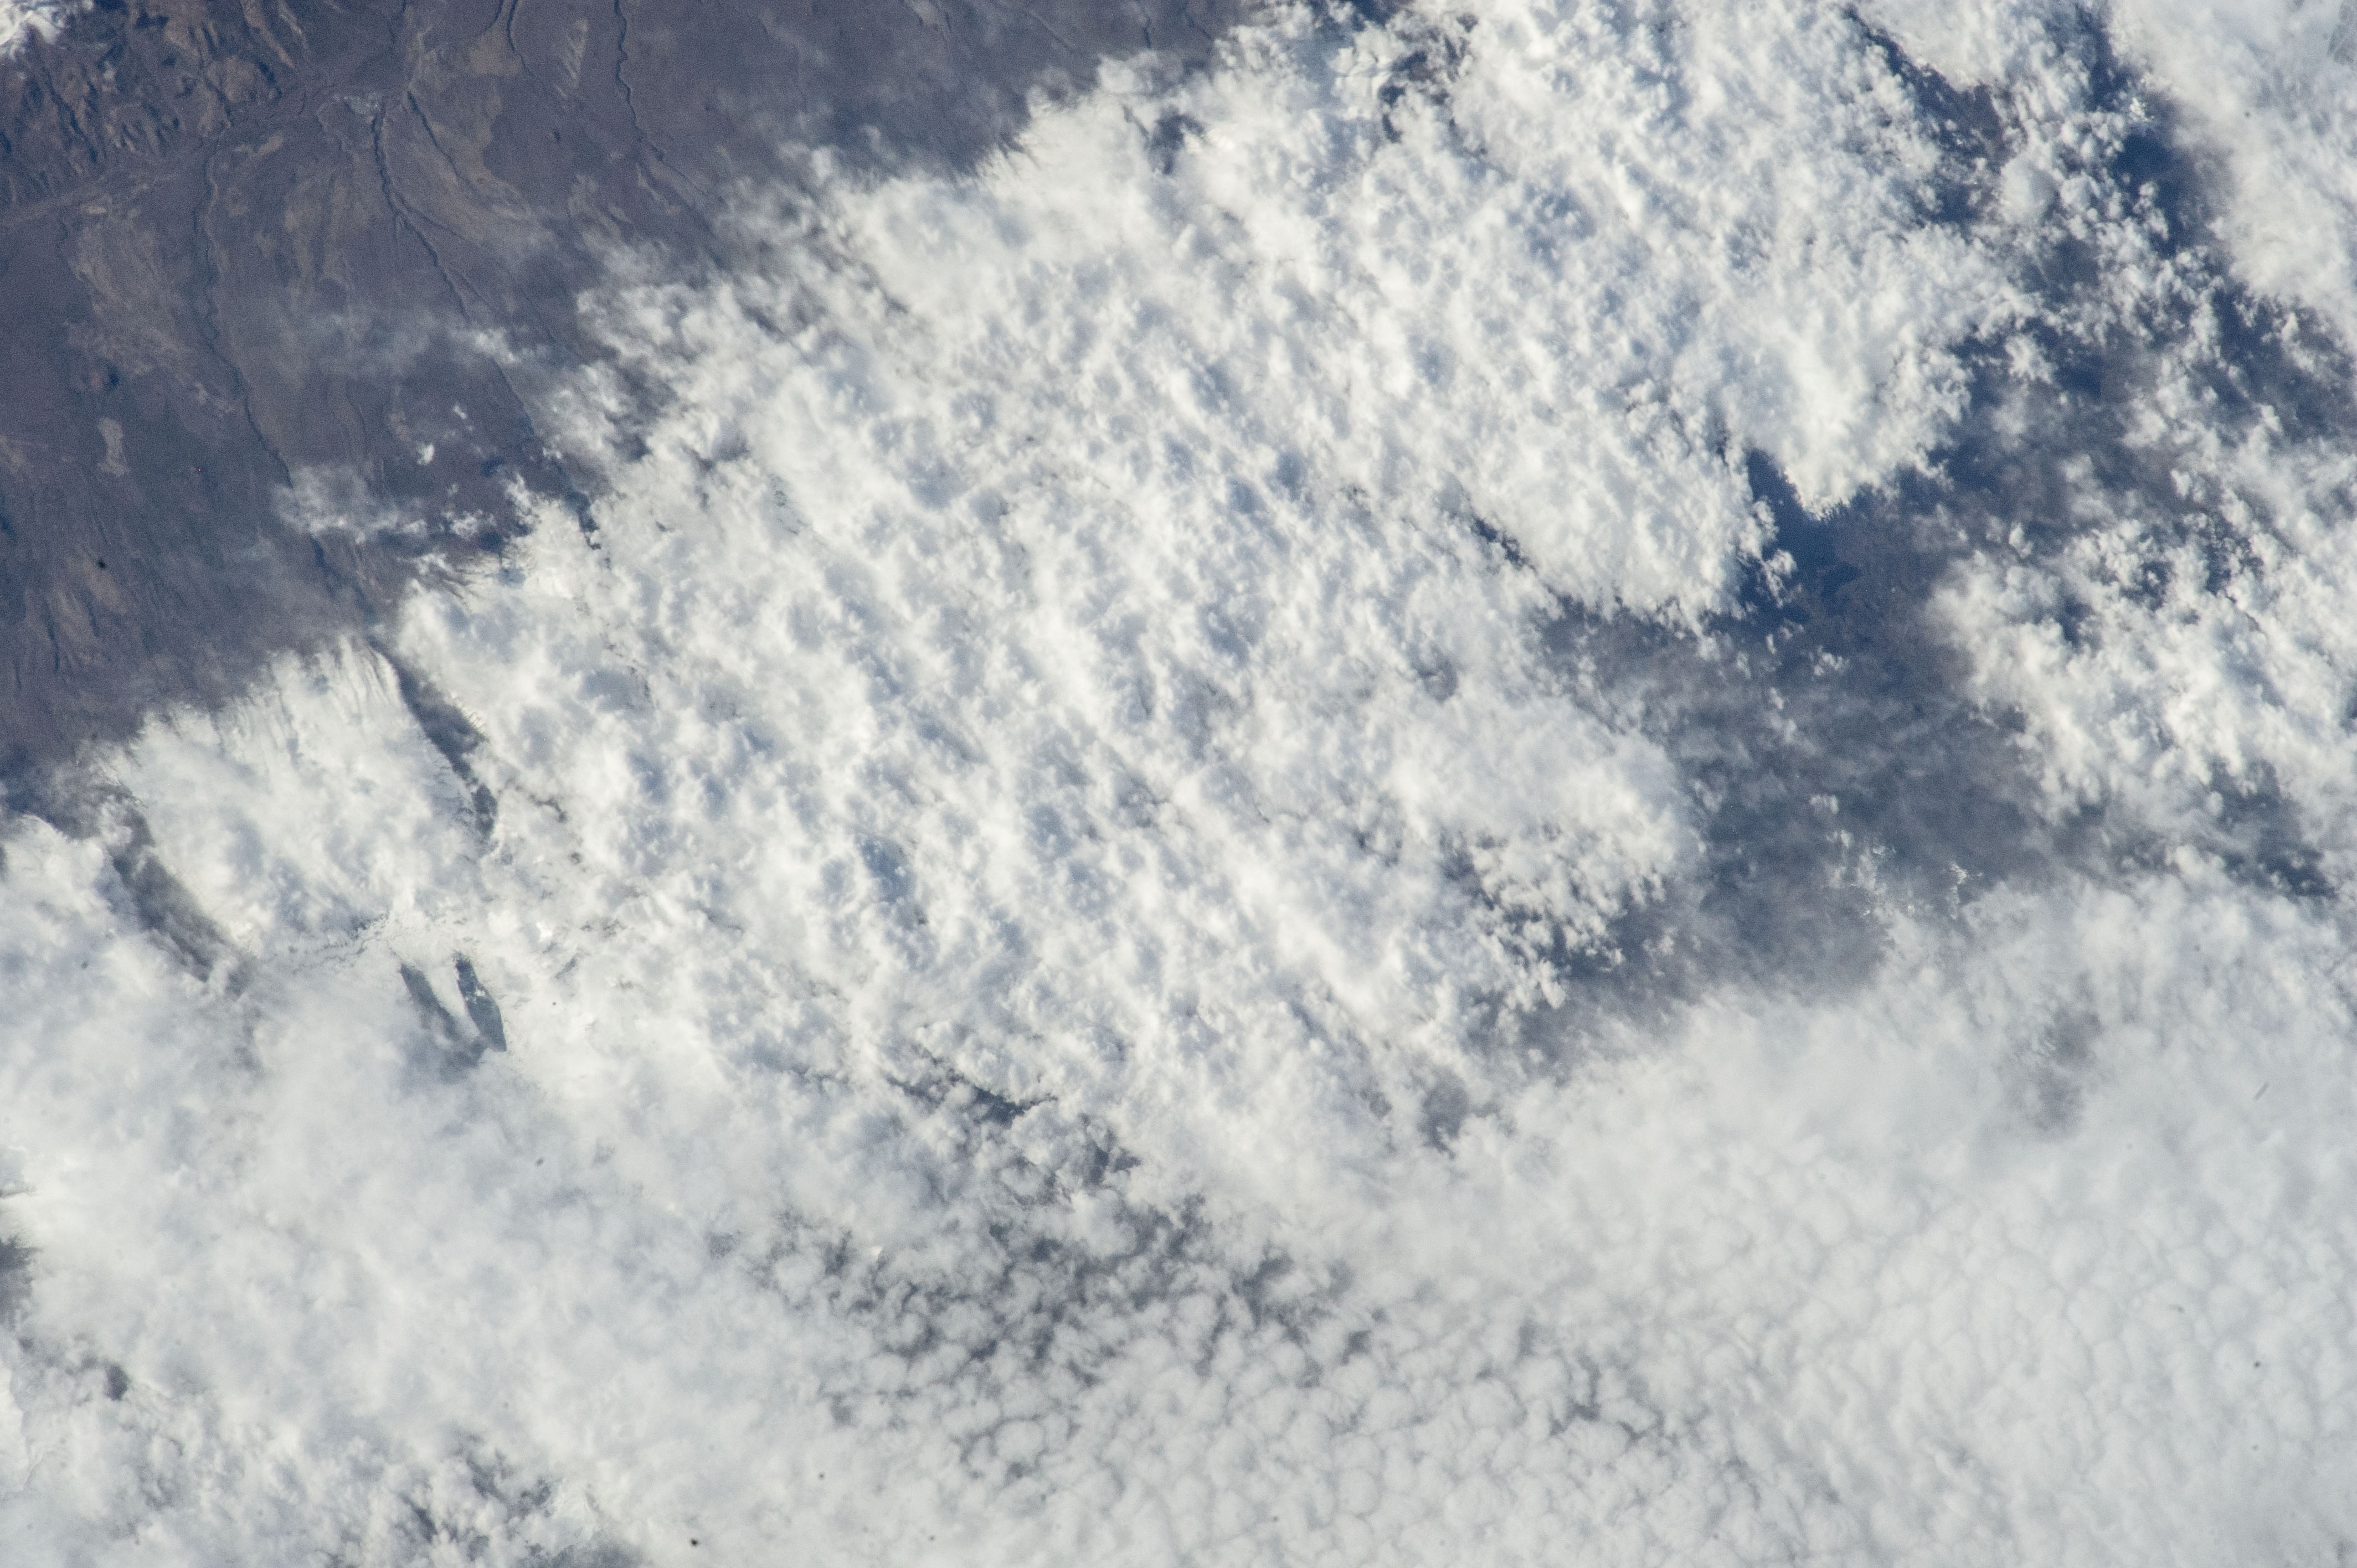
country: CHILE
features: ANDEAN FOOTHILLS WITH SNOW
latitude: -38.2
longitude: -71.1
